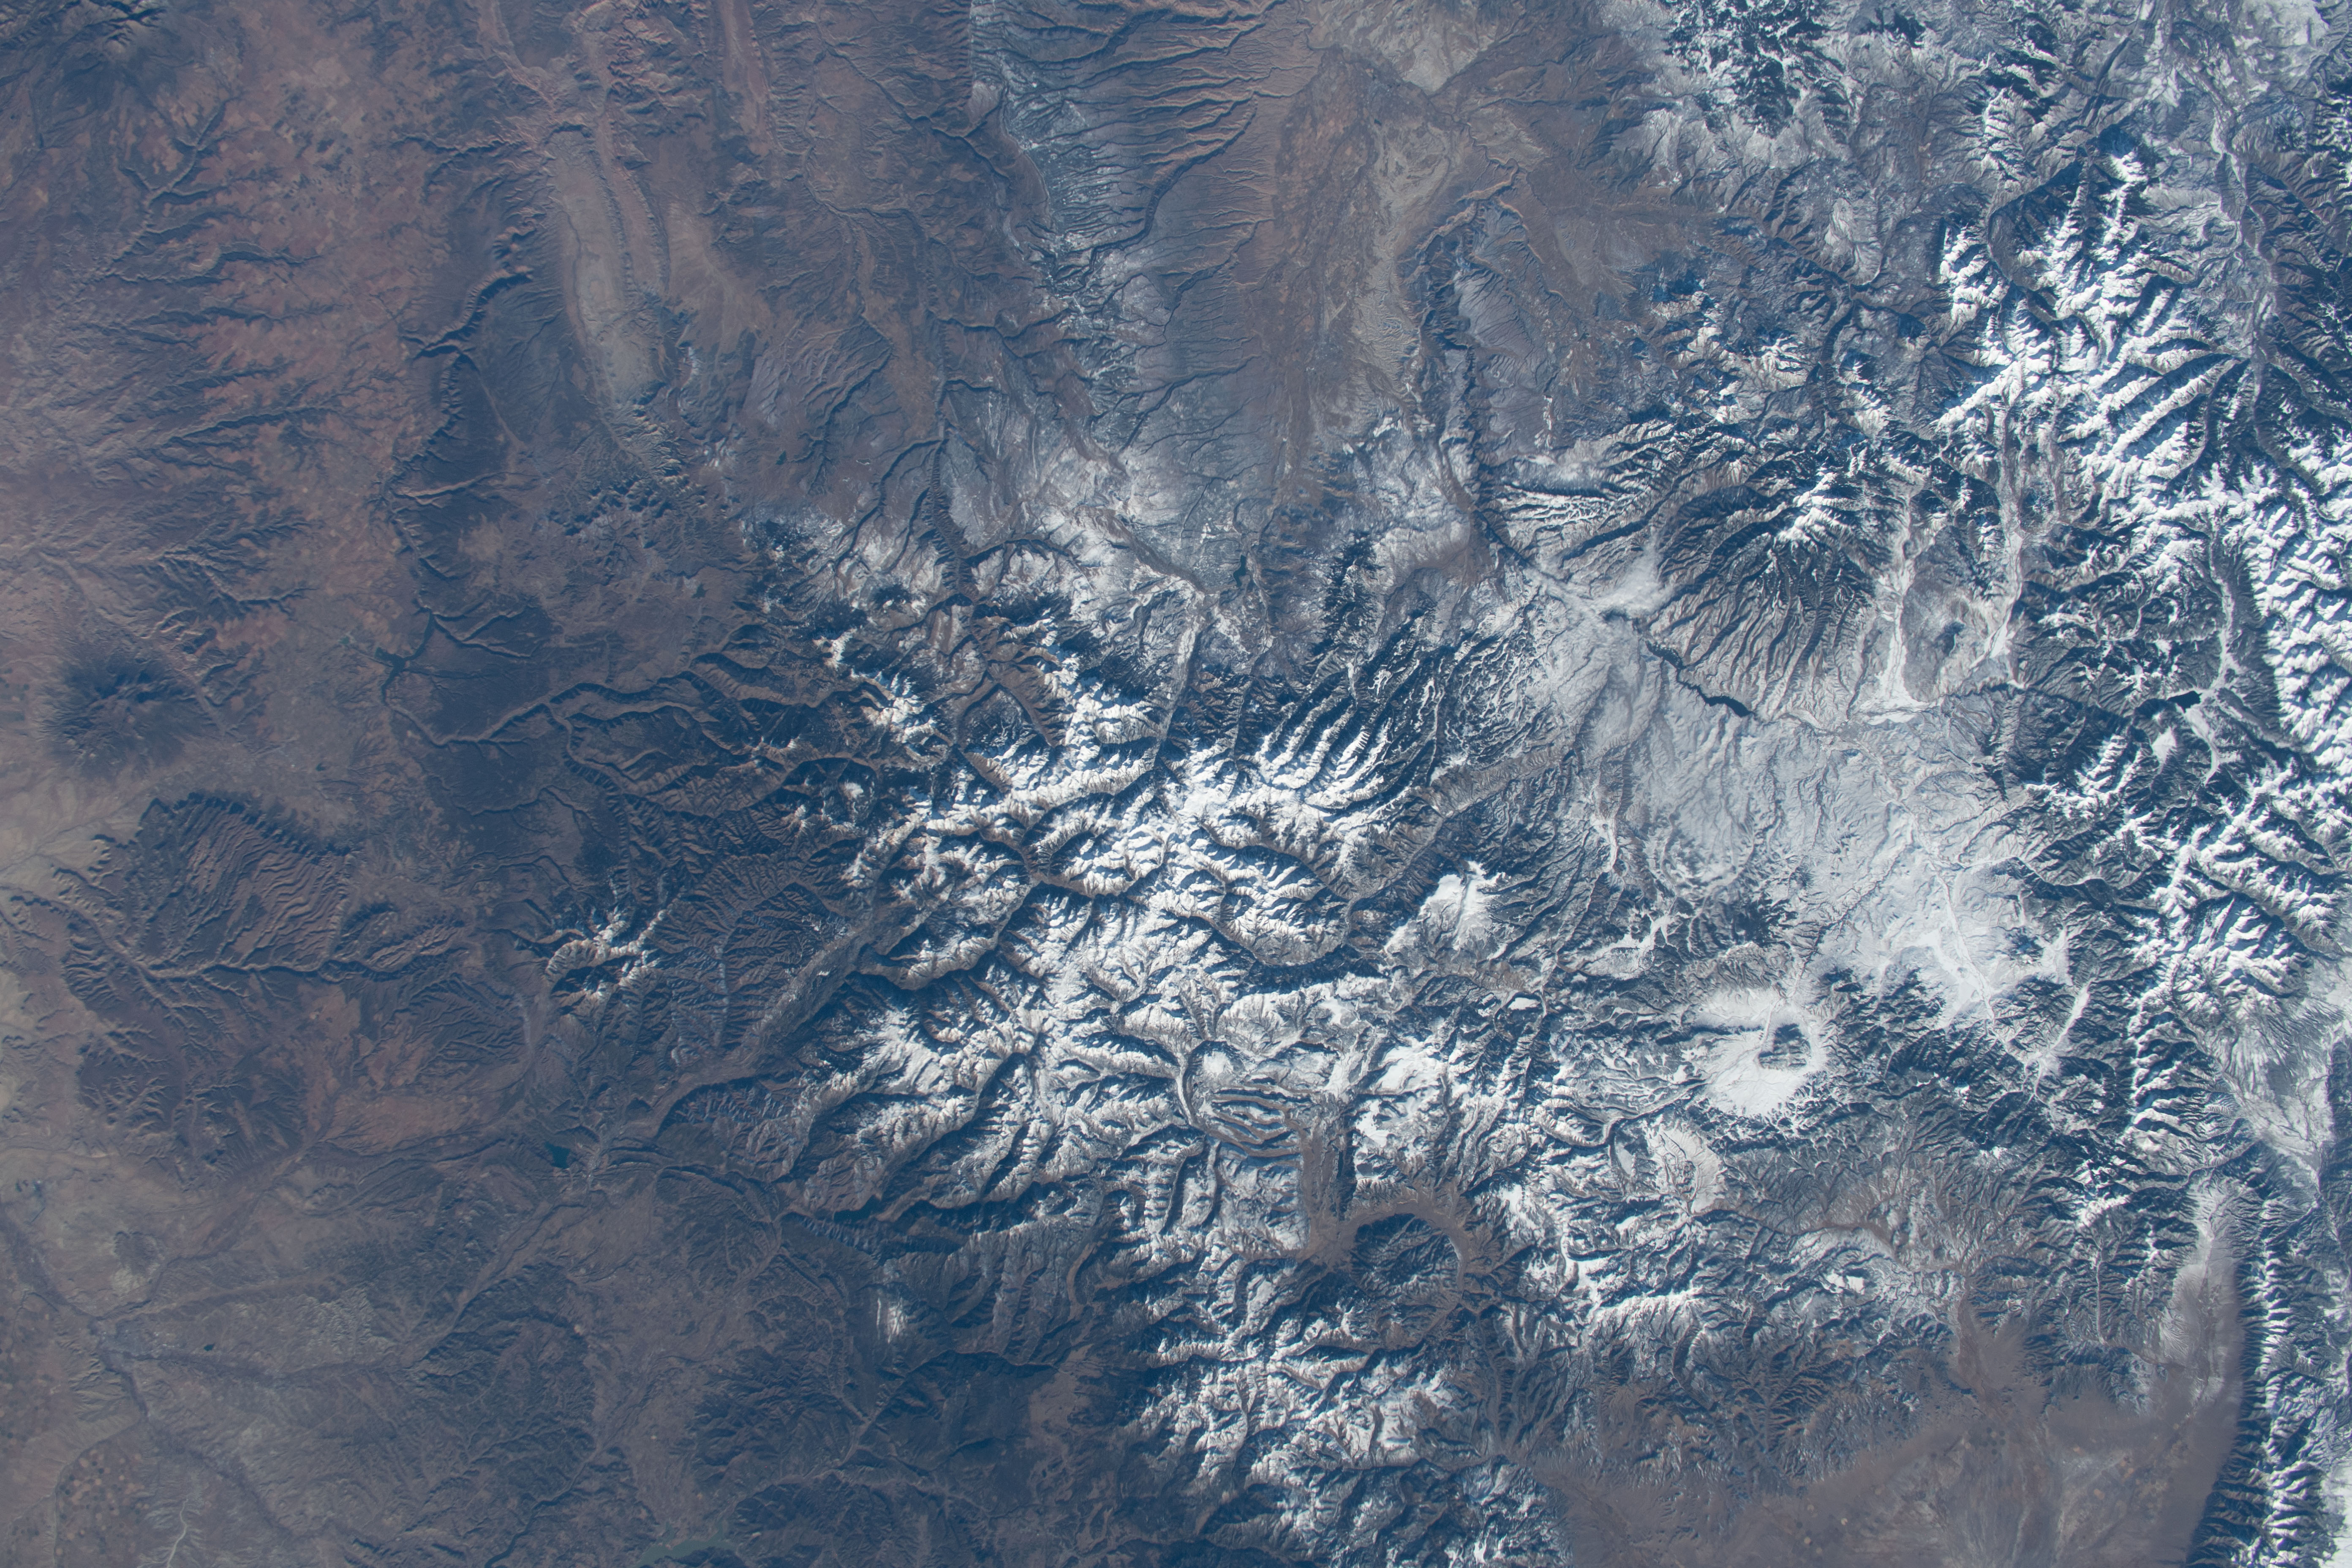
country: USA-COLORADO
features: REDCLOUD PEAK, HANDIES PEAK, HESPERUS MOUNTAIN, MOUNT ELBERT
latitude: 38.0
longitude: -107.5
